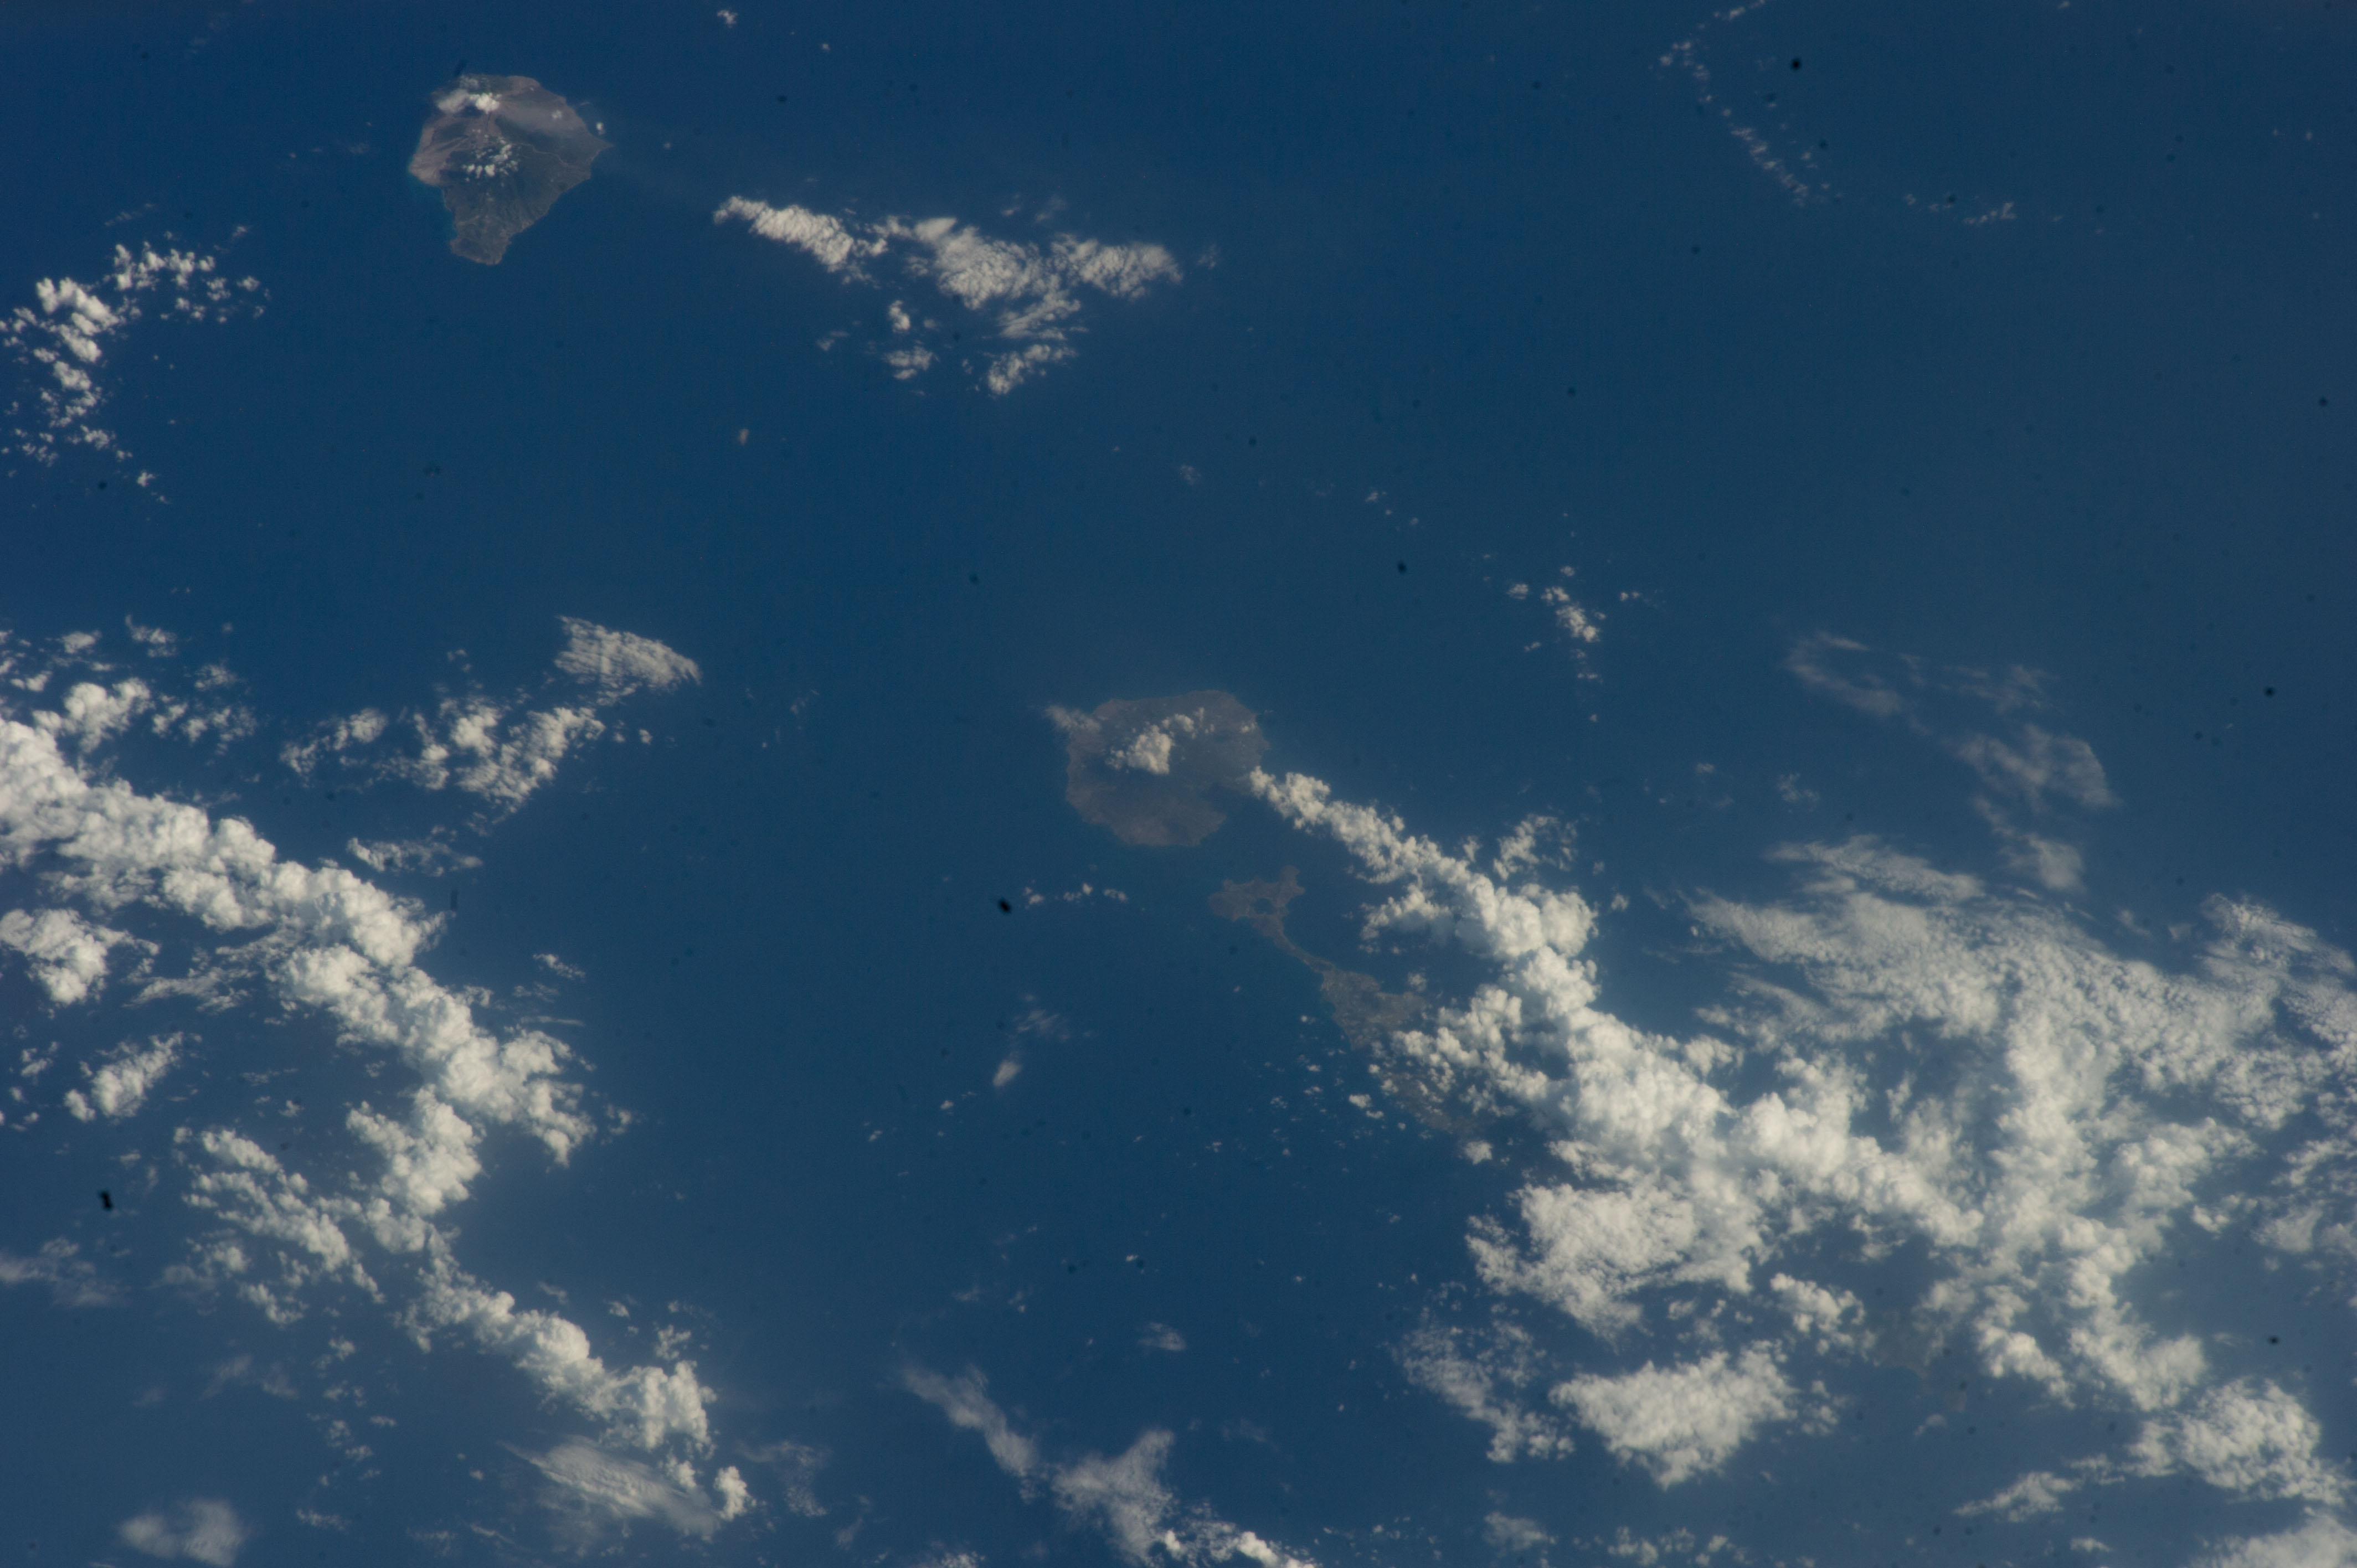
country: LESSER_ANTILLES
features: ISLANDS, CHARLESTOWN, BASSETERRE, CAYON, SANDY POINT TOWN, ST KITTS AND NEVIS ISLAND
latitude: 17.2
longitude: -62.6
